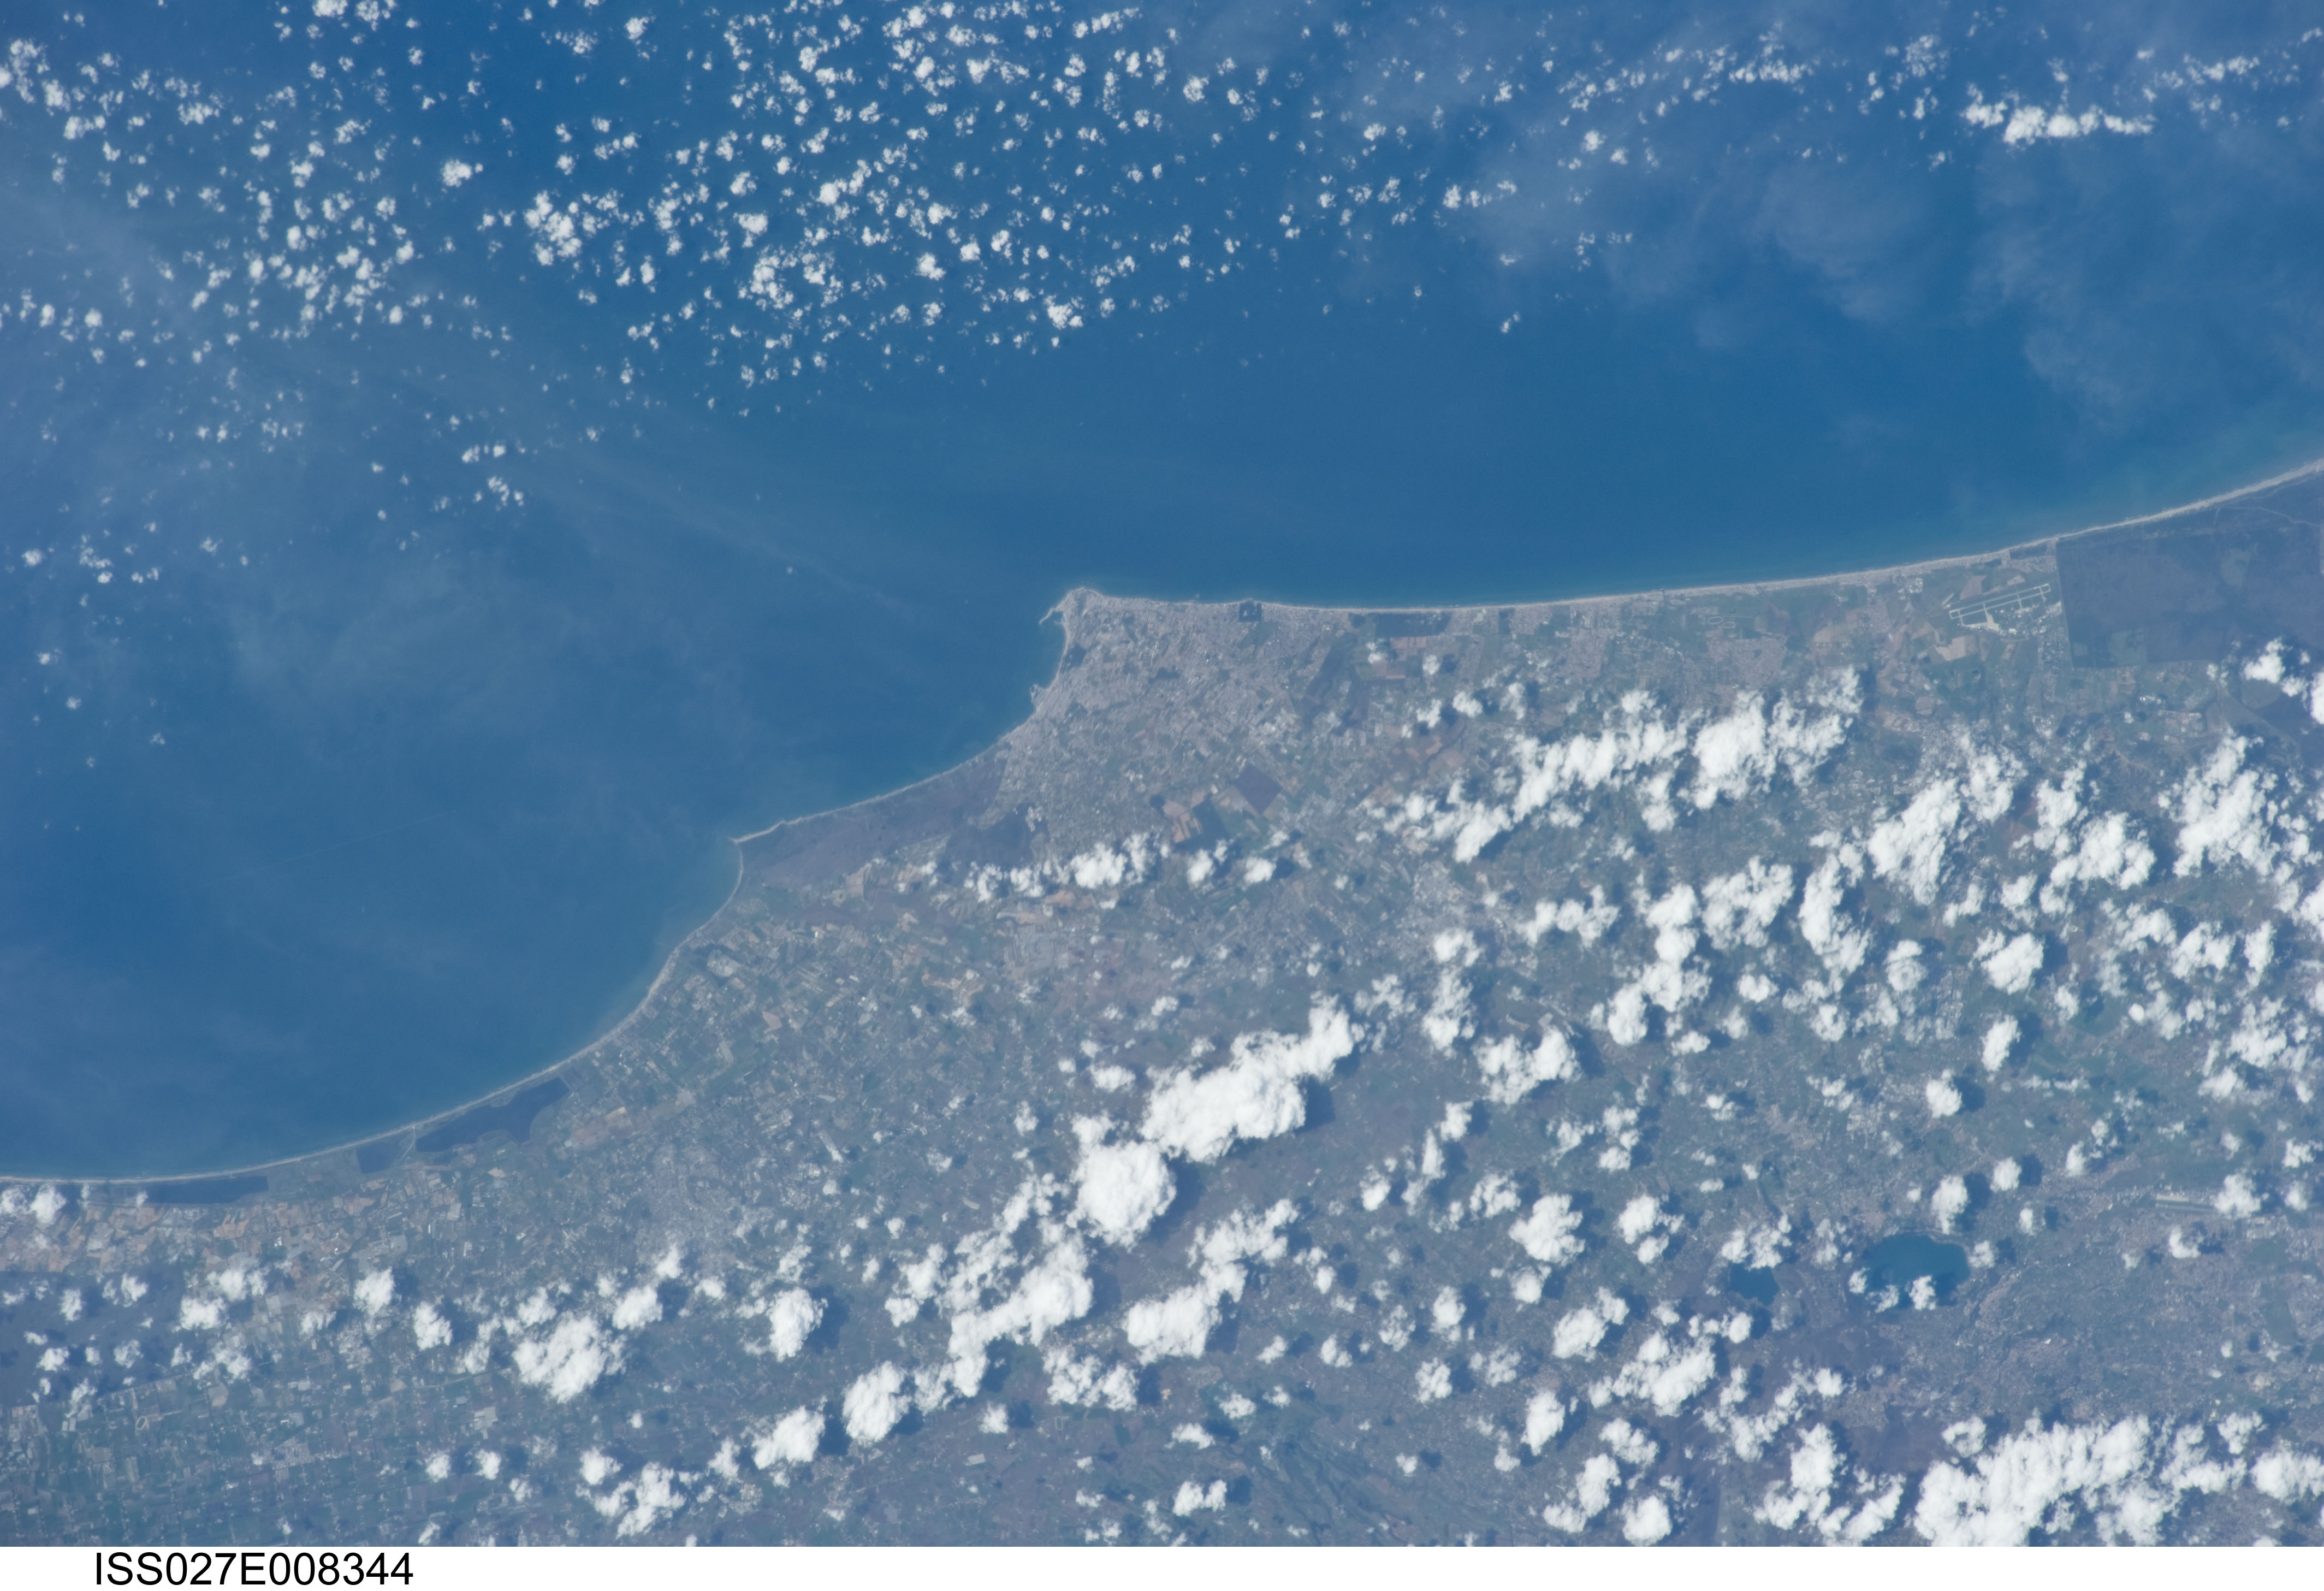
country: ITALY
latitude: 41.5
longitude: 12.7
